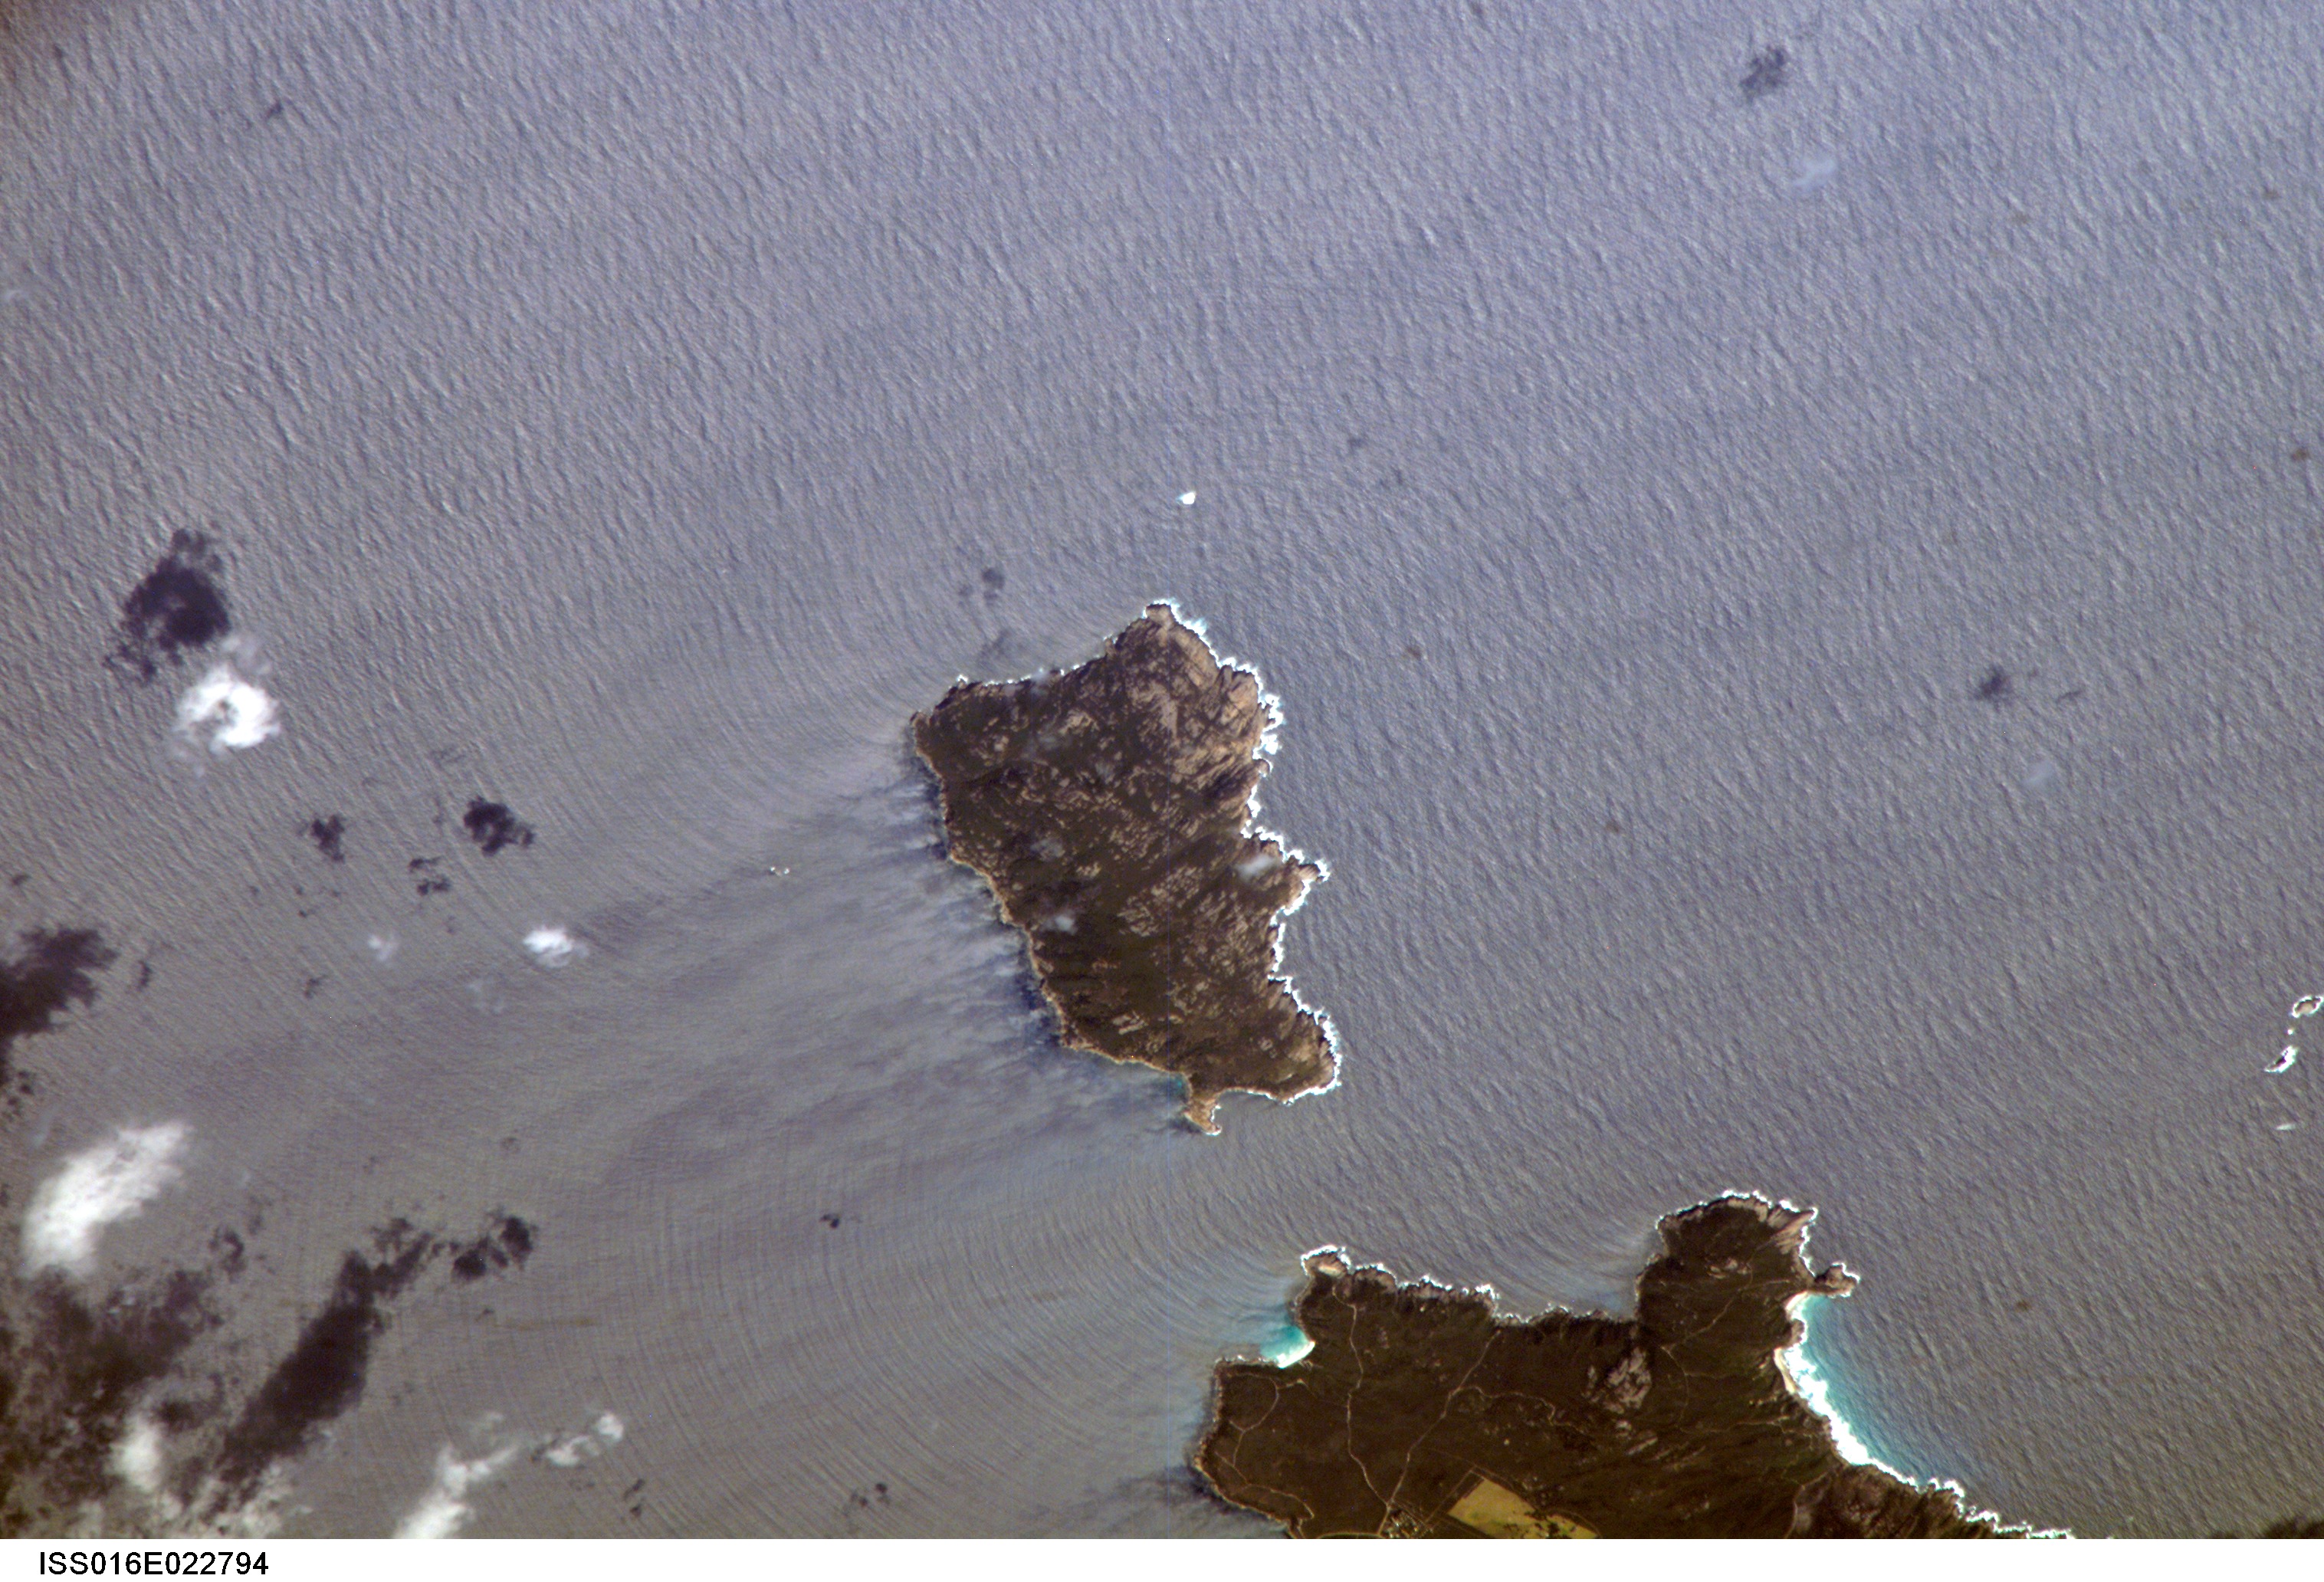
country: AUSTRALIA-WA
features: BALD ISLAND, WAVE PATTERNS
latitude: -34.9
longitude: 118.5
